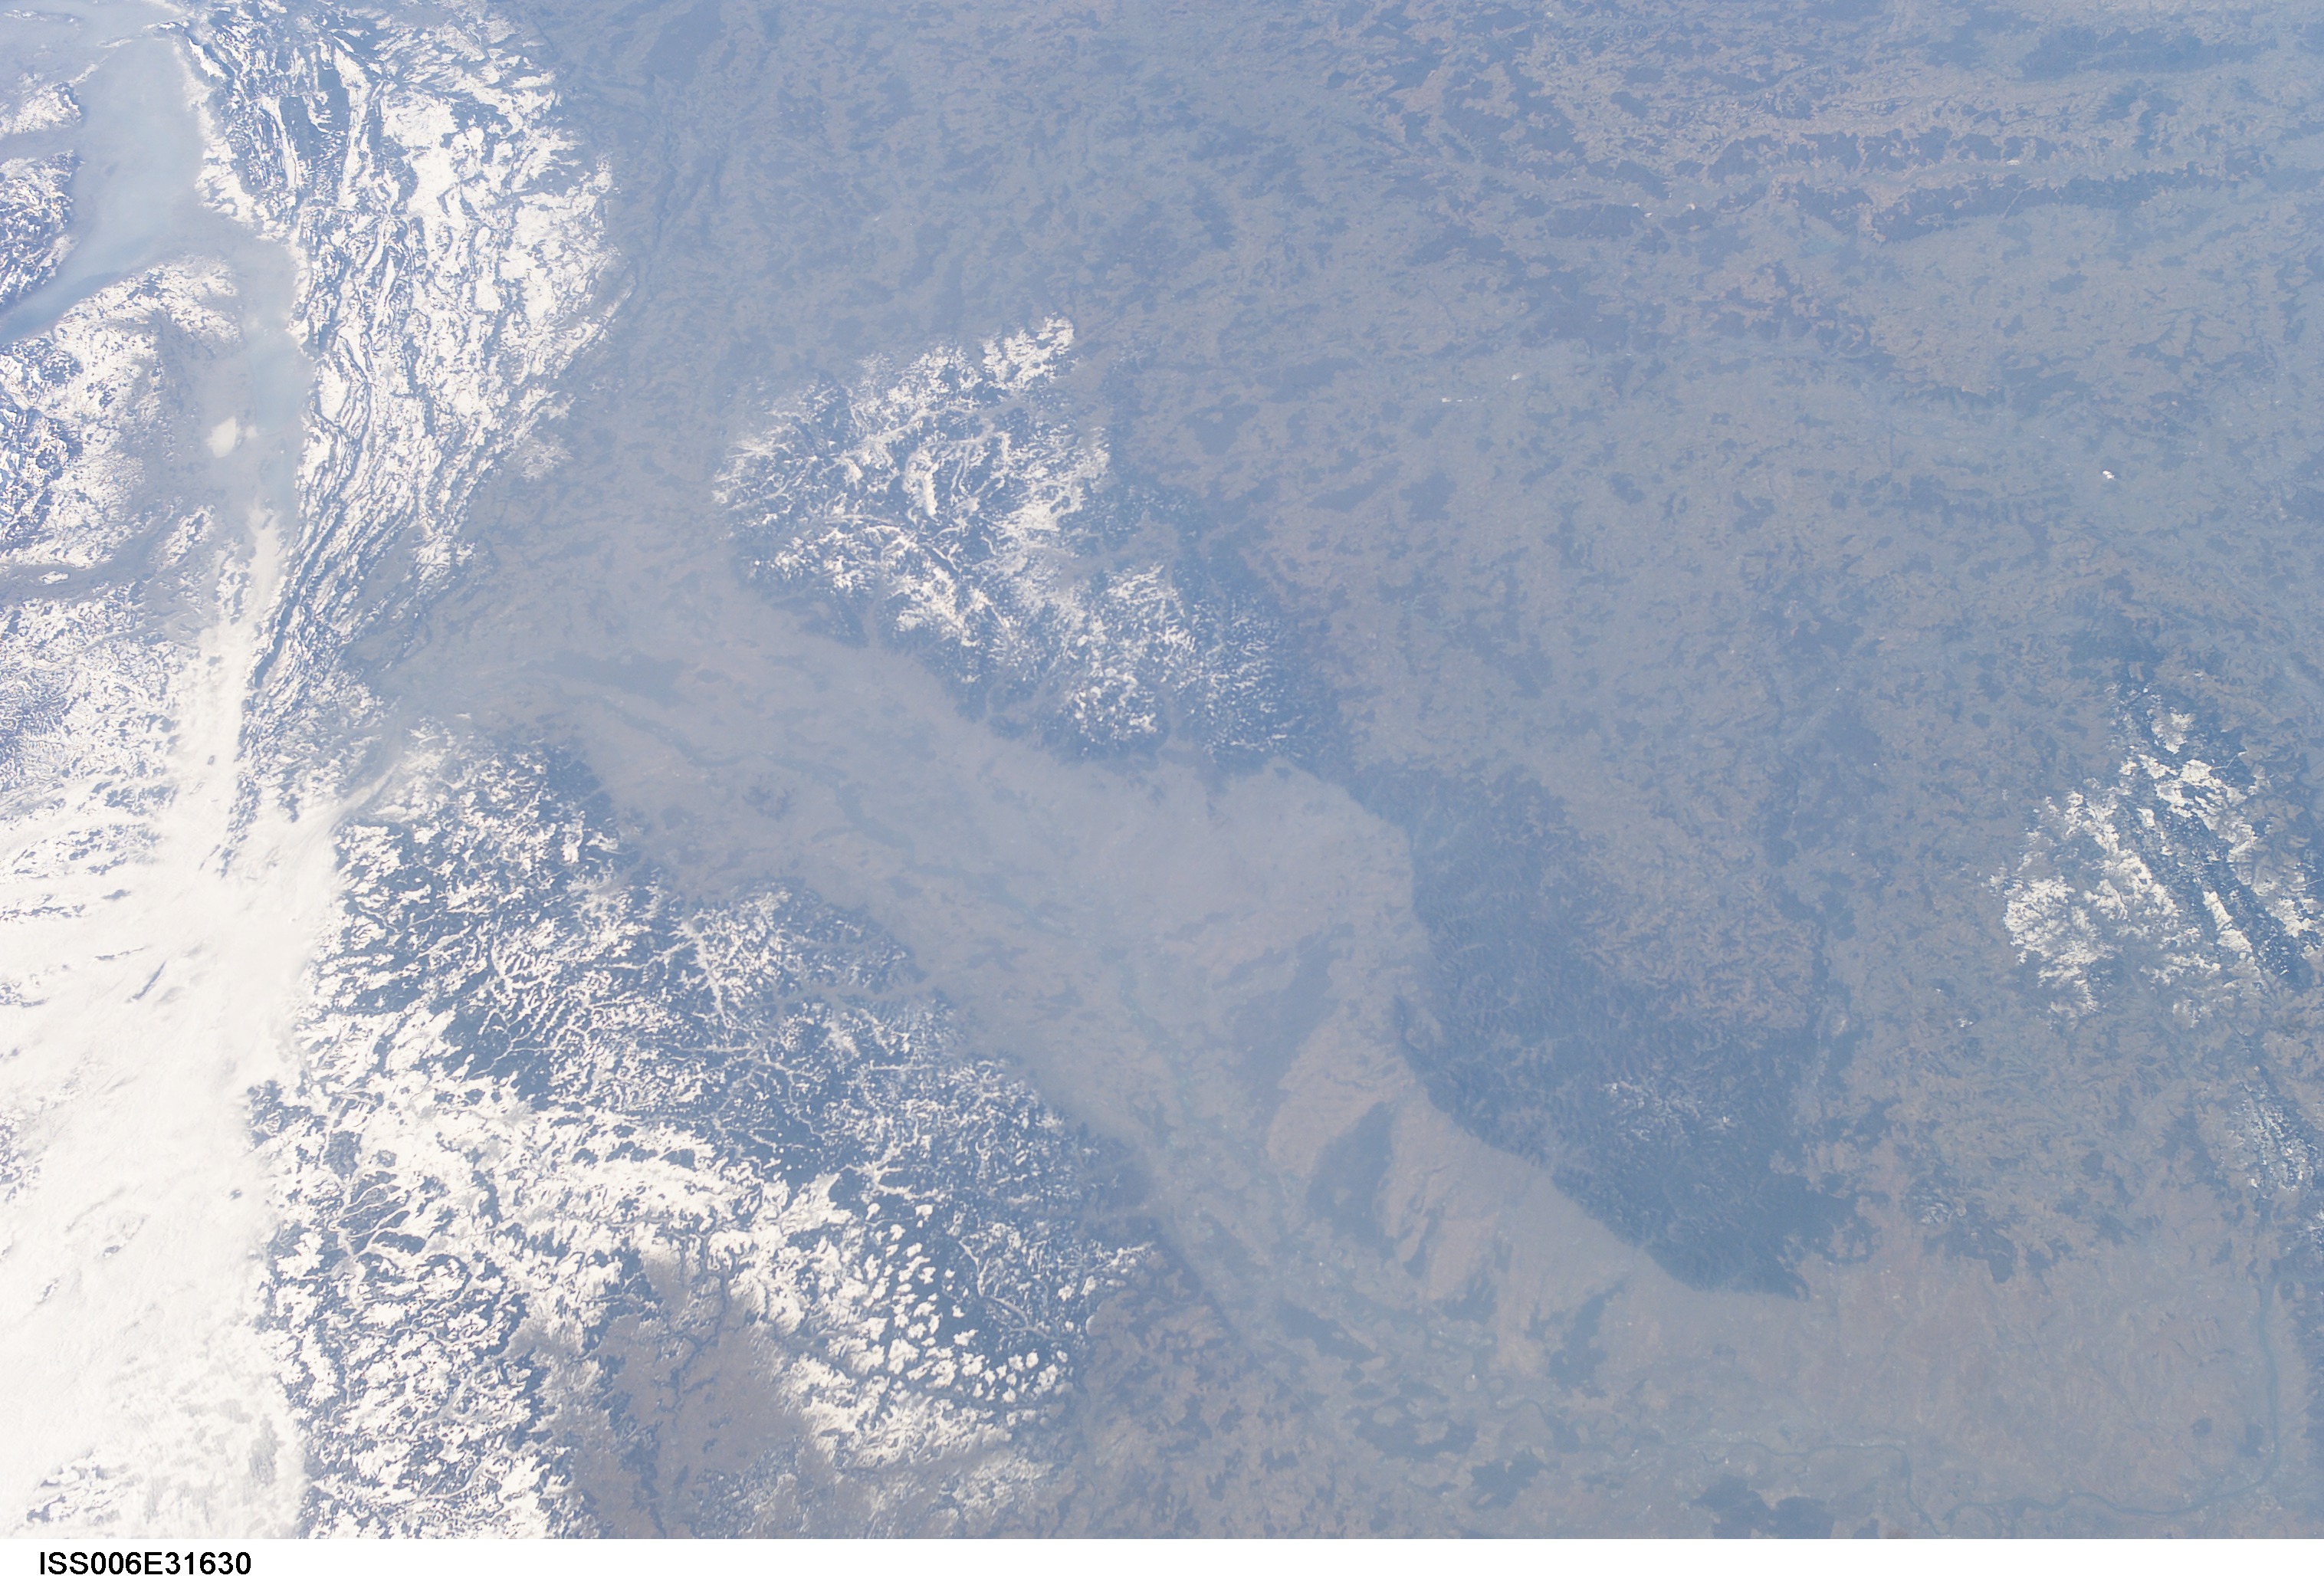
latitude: 48.5
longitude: 7.5
